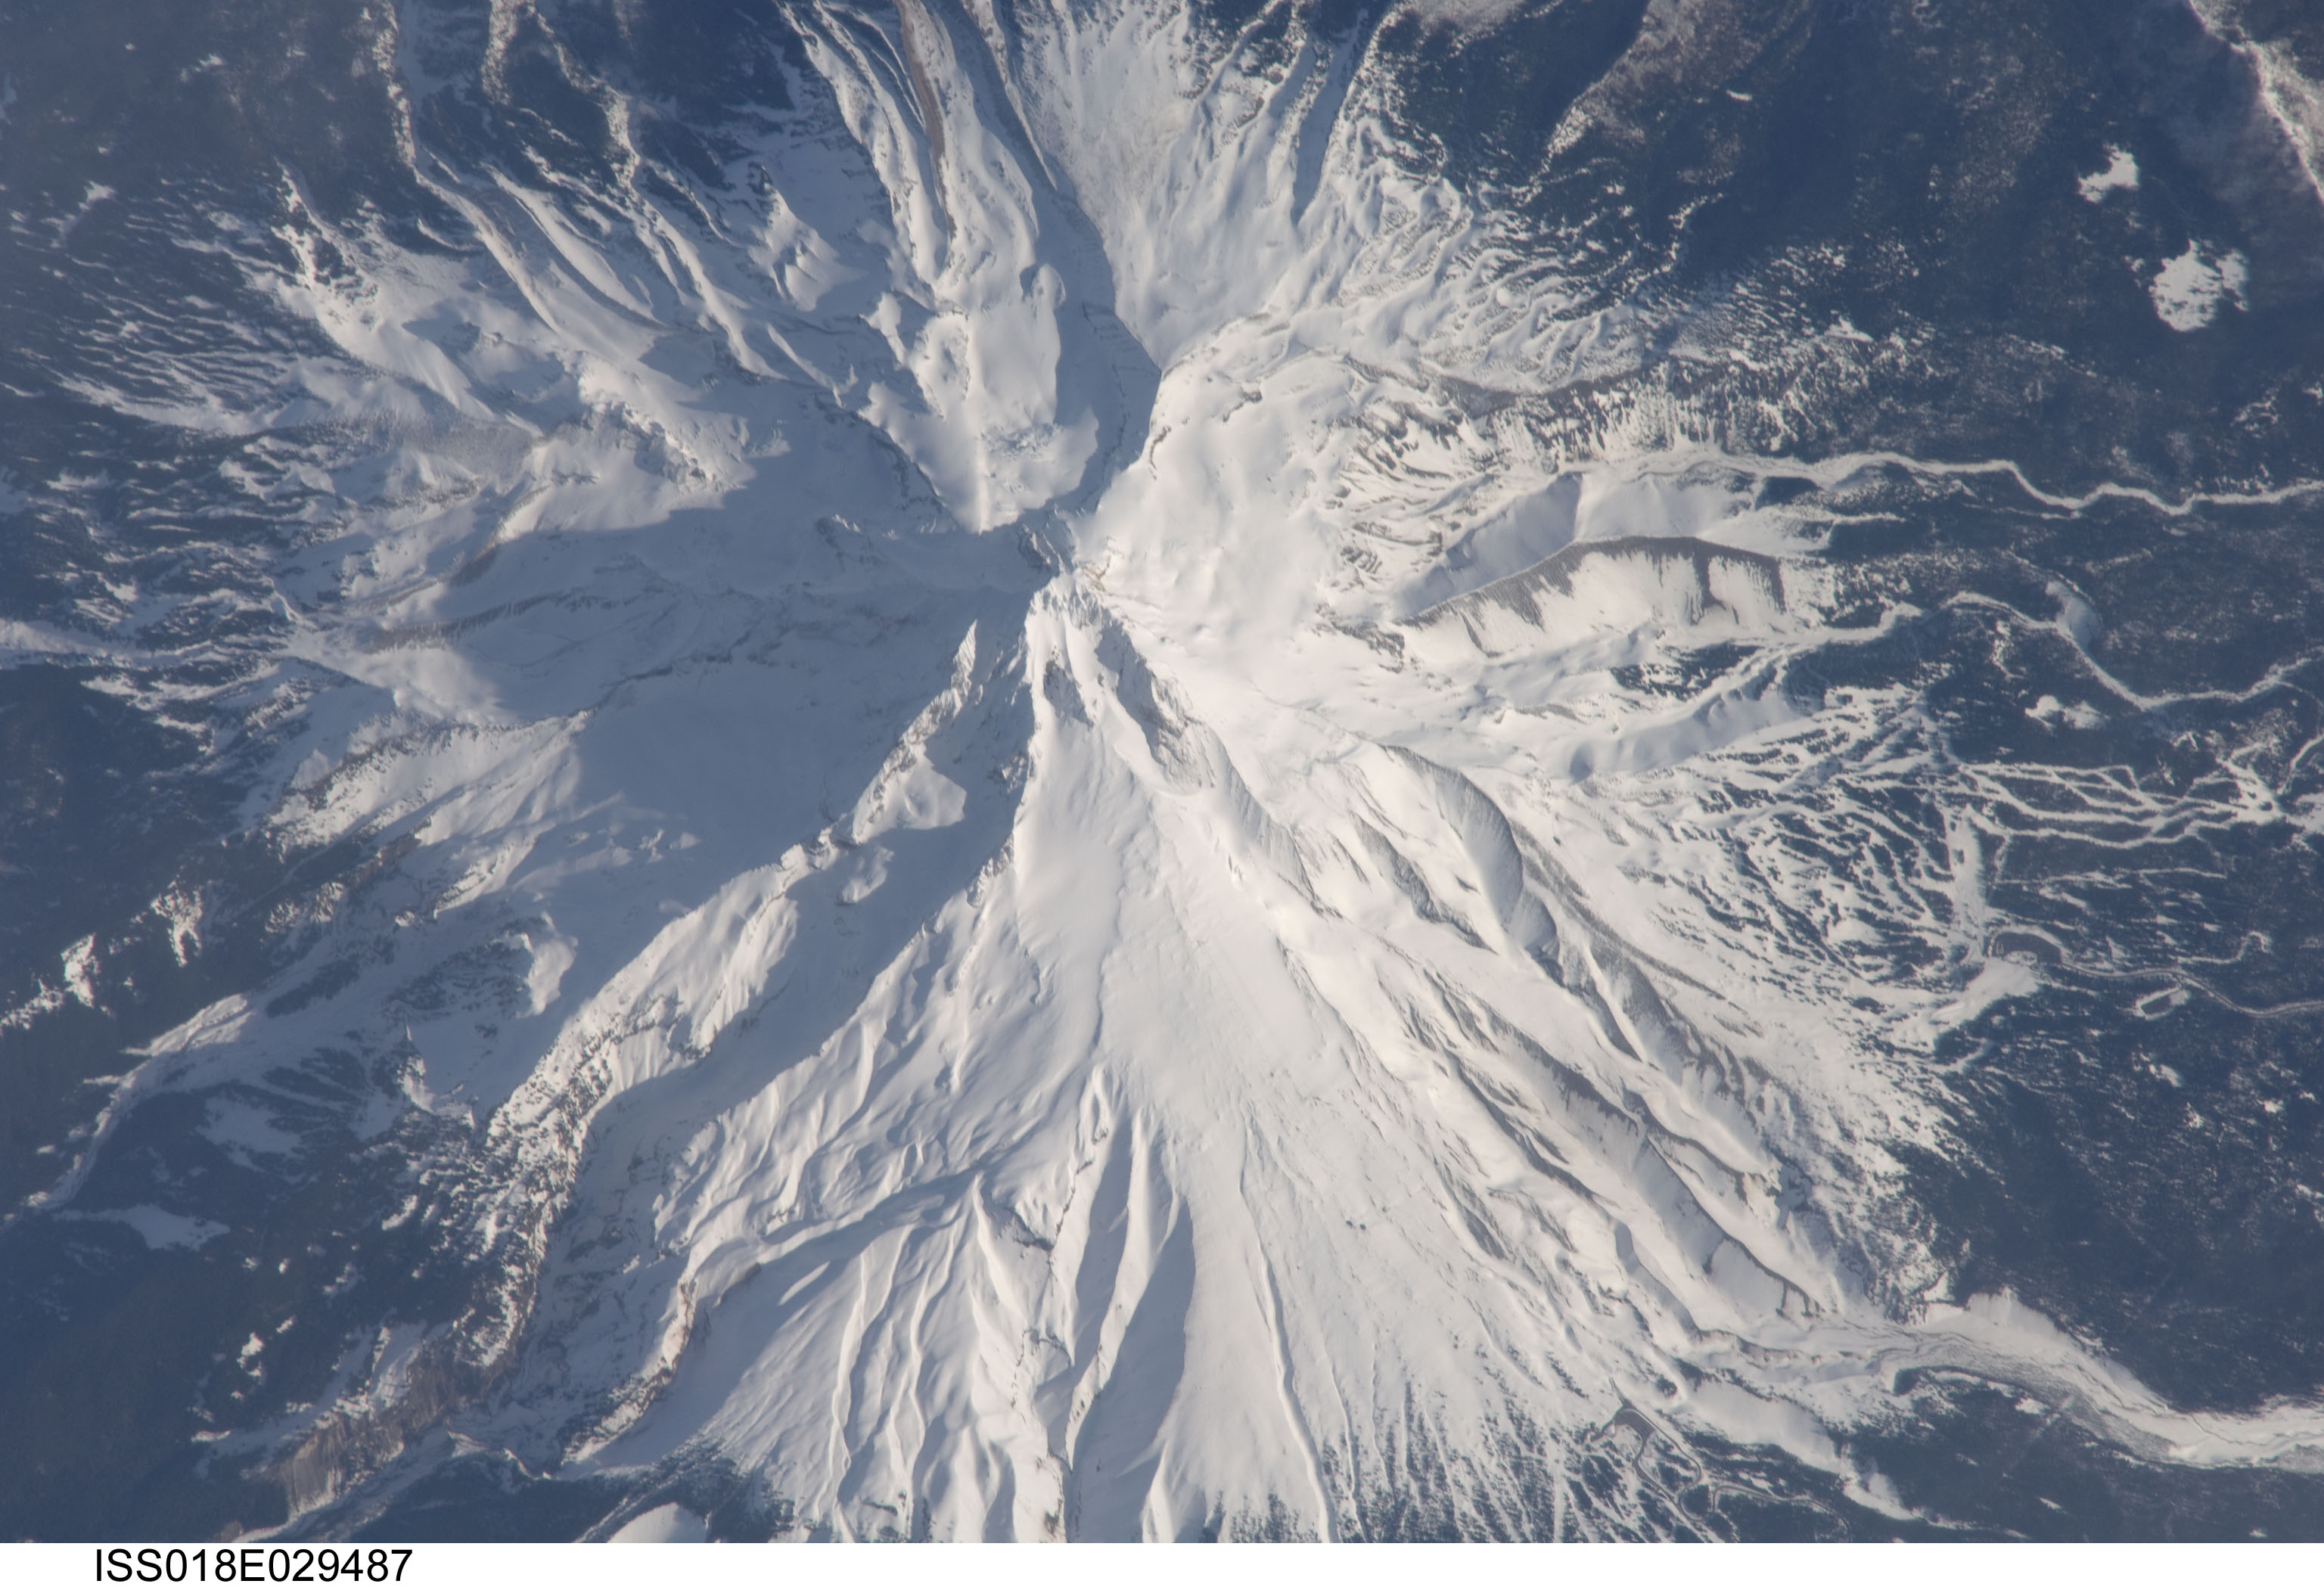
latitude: 45.4
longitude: -121.7
